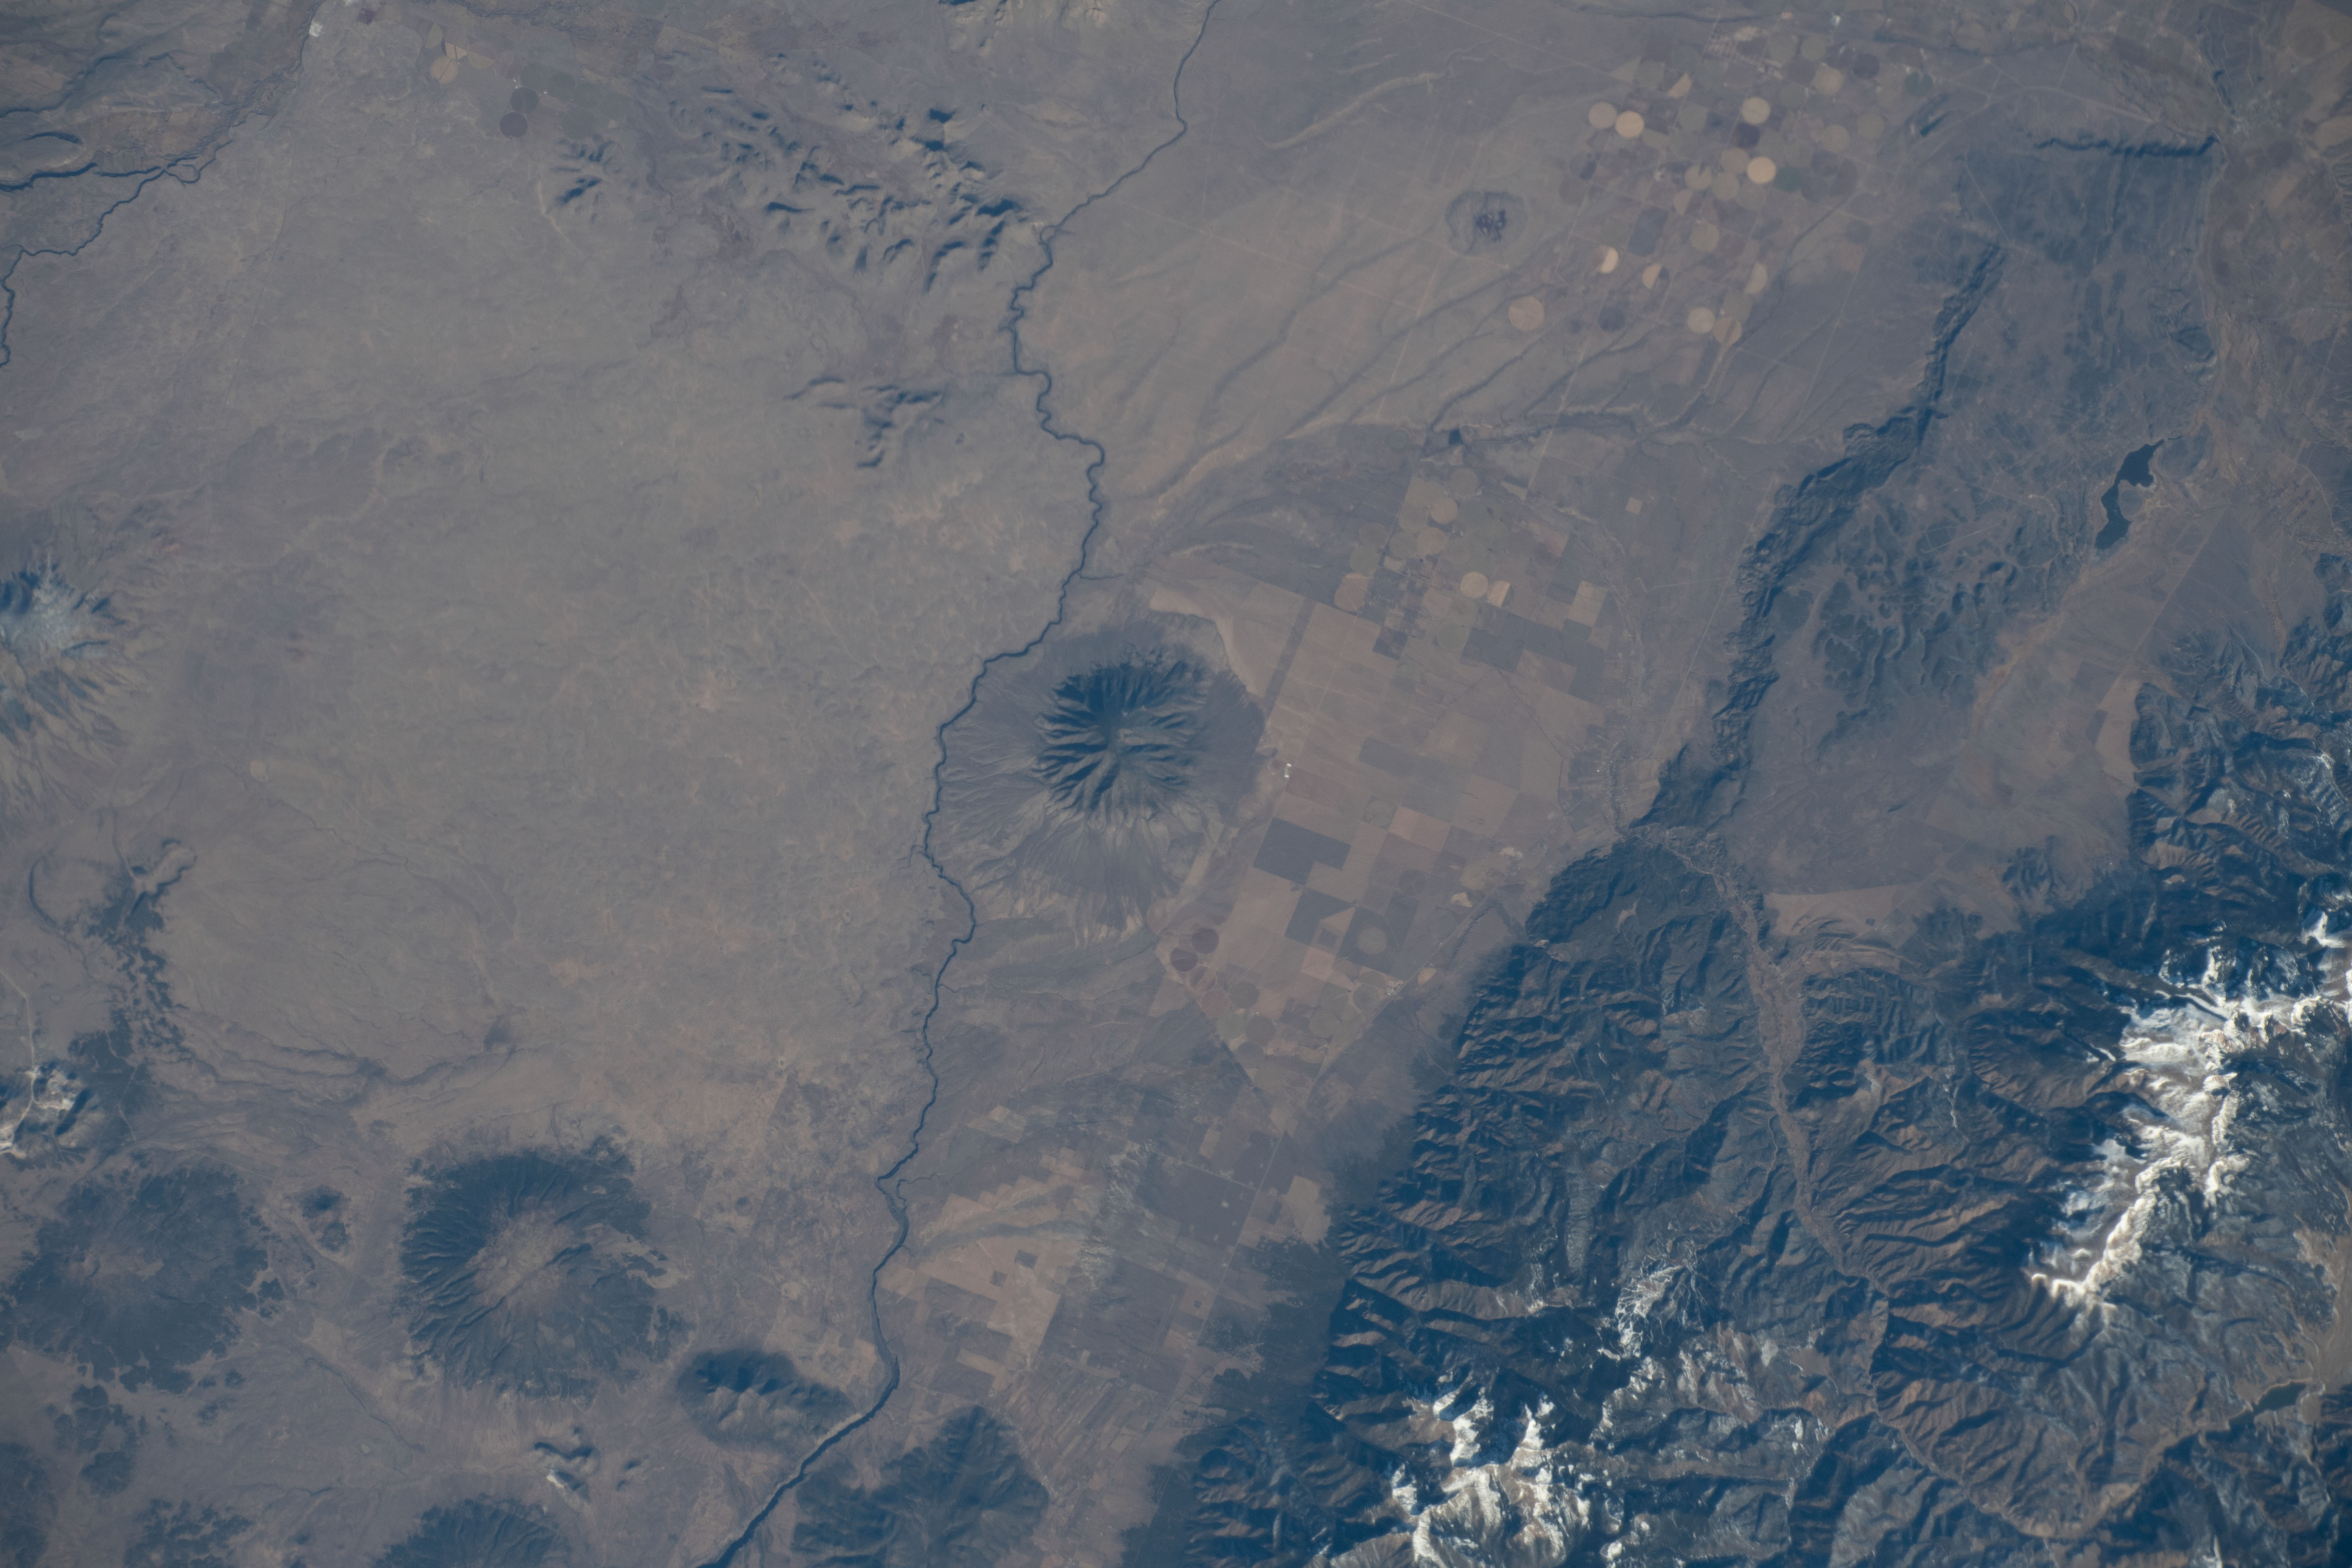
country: USA-NEW MEXICO
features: UTE MOUNTAIN, VENADO PEAK, RIO GRANDE RIVER
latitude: 37.0
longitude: -105.7
